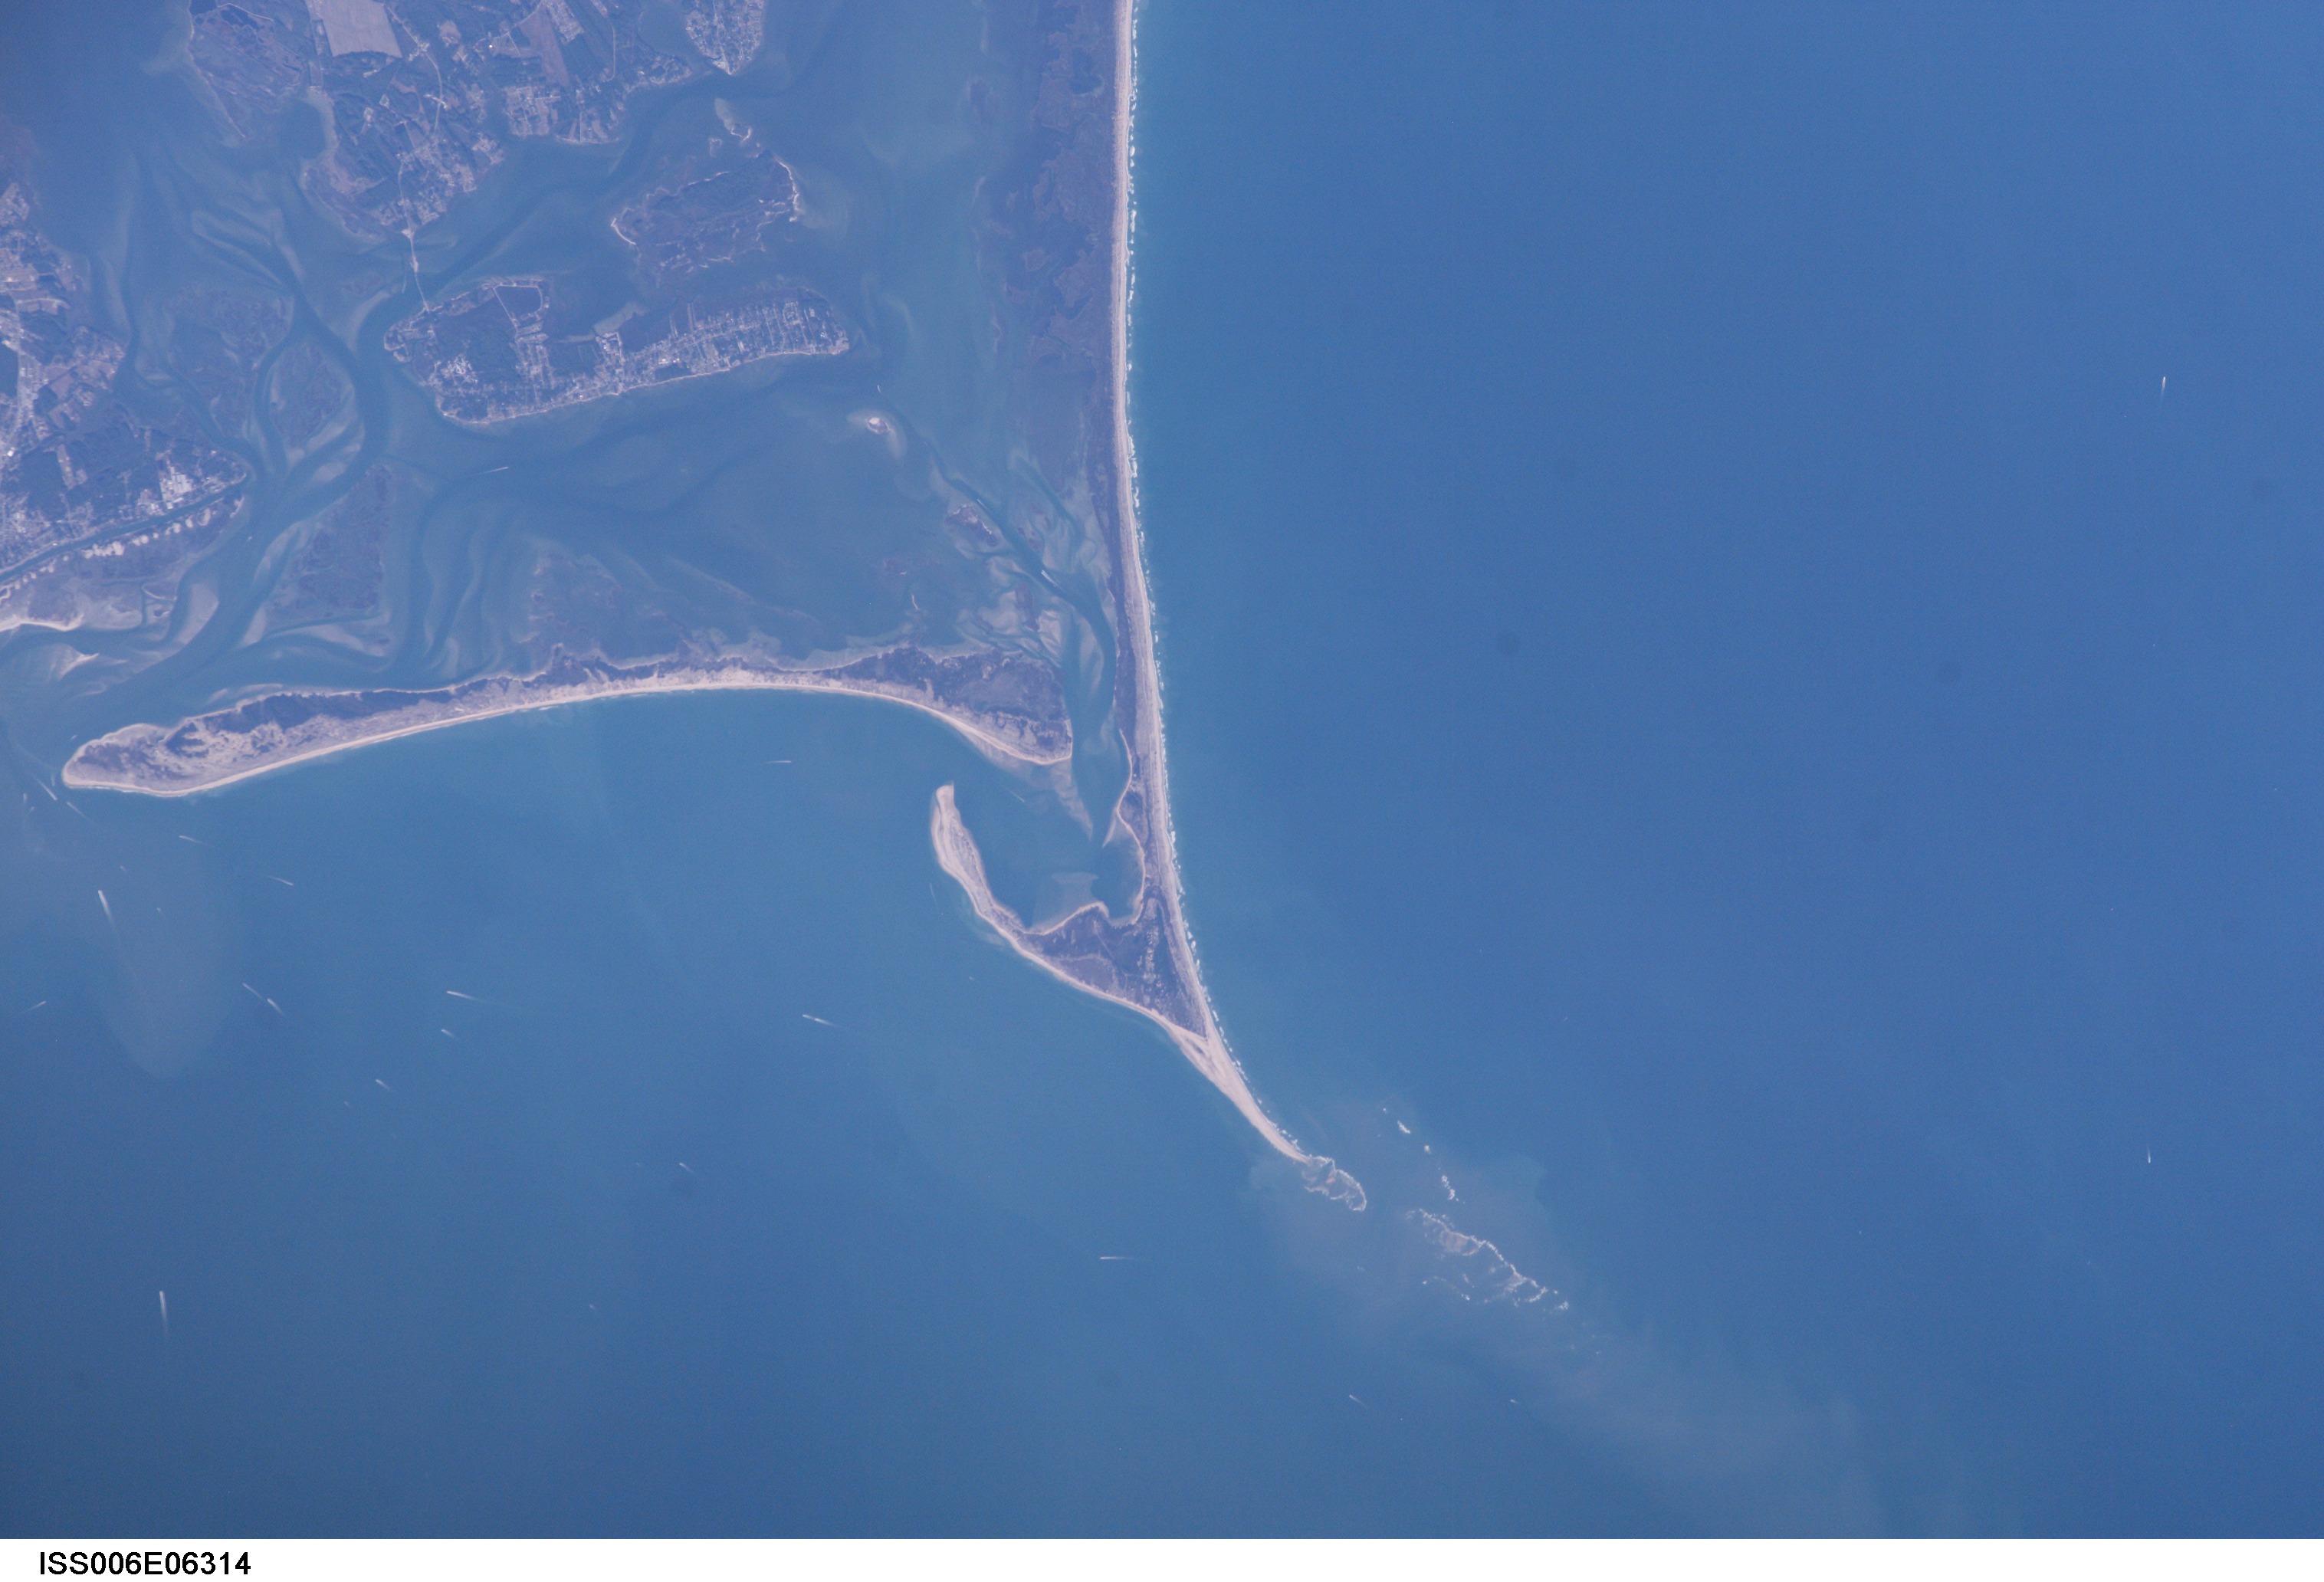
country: USA-NORTH CAROLINA
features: CAPE LOOKOUT, LAGOON, SHIP WAKES
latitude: 34.5
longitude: -76.5
